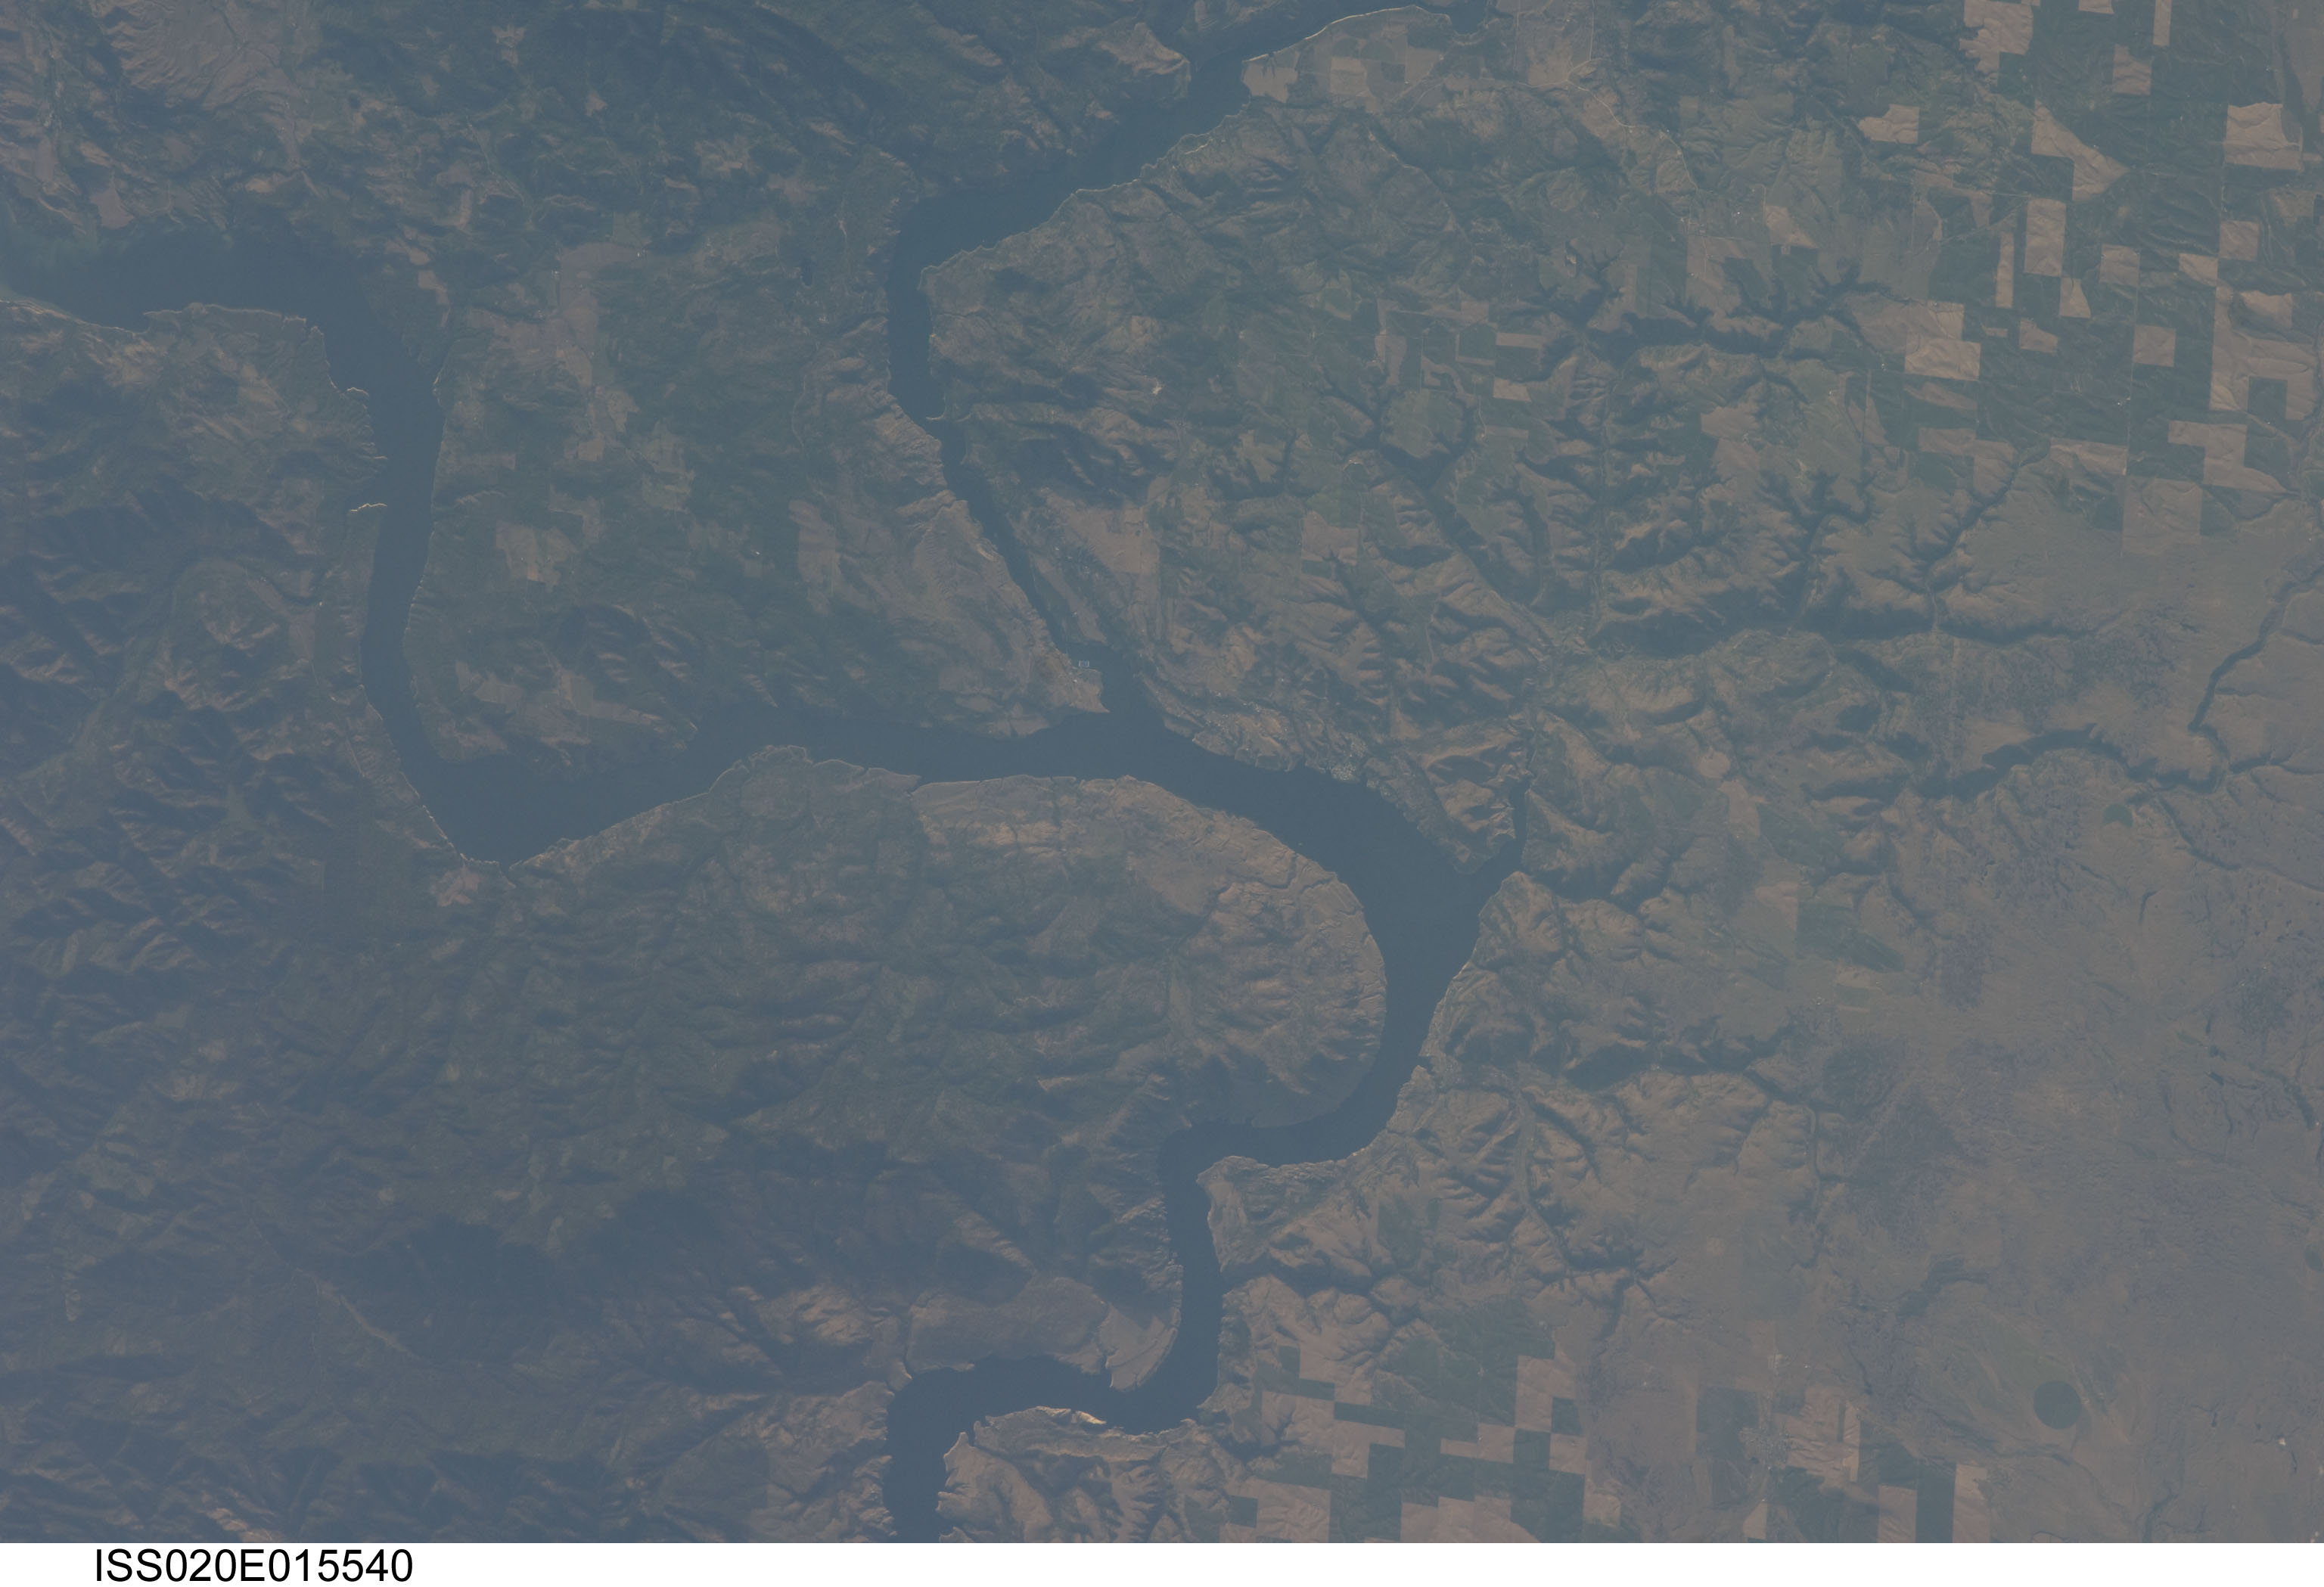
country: USA-WASHINGTON
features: COLUMBIA RIVER,SPOKANE RIVER
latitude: 47.9
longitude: -118.4
